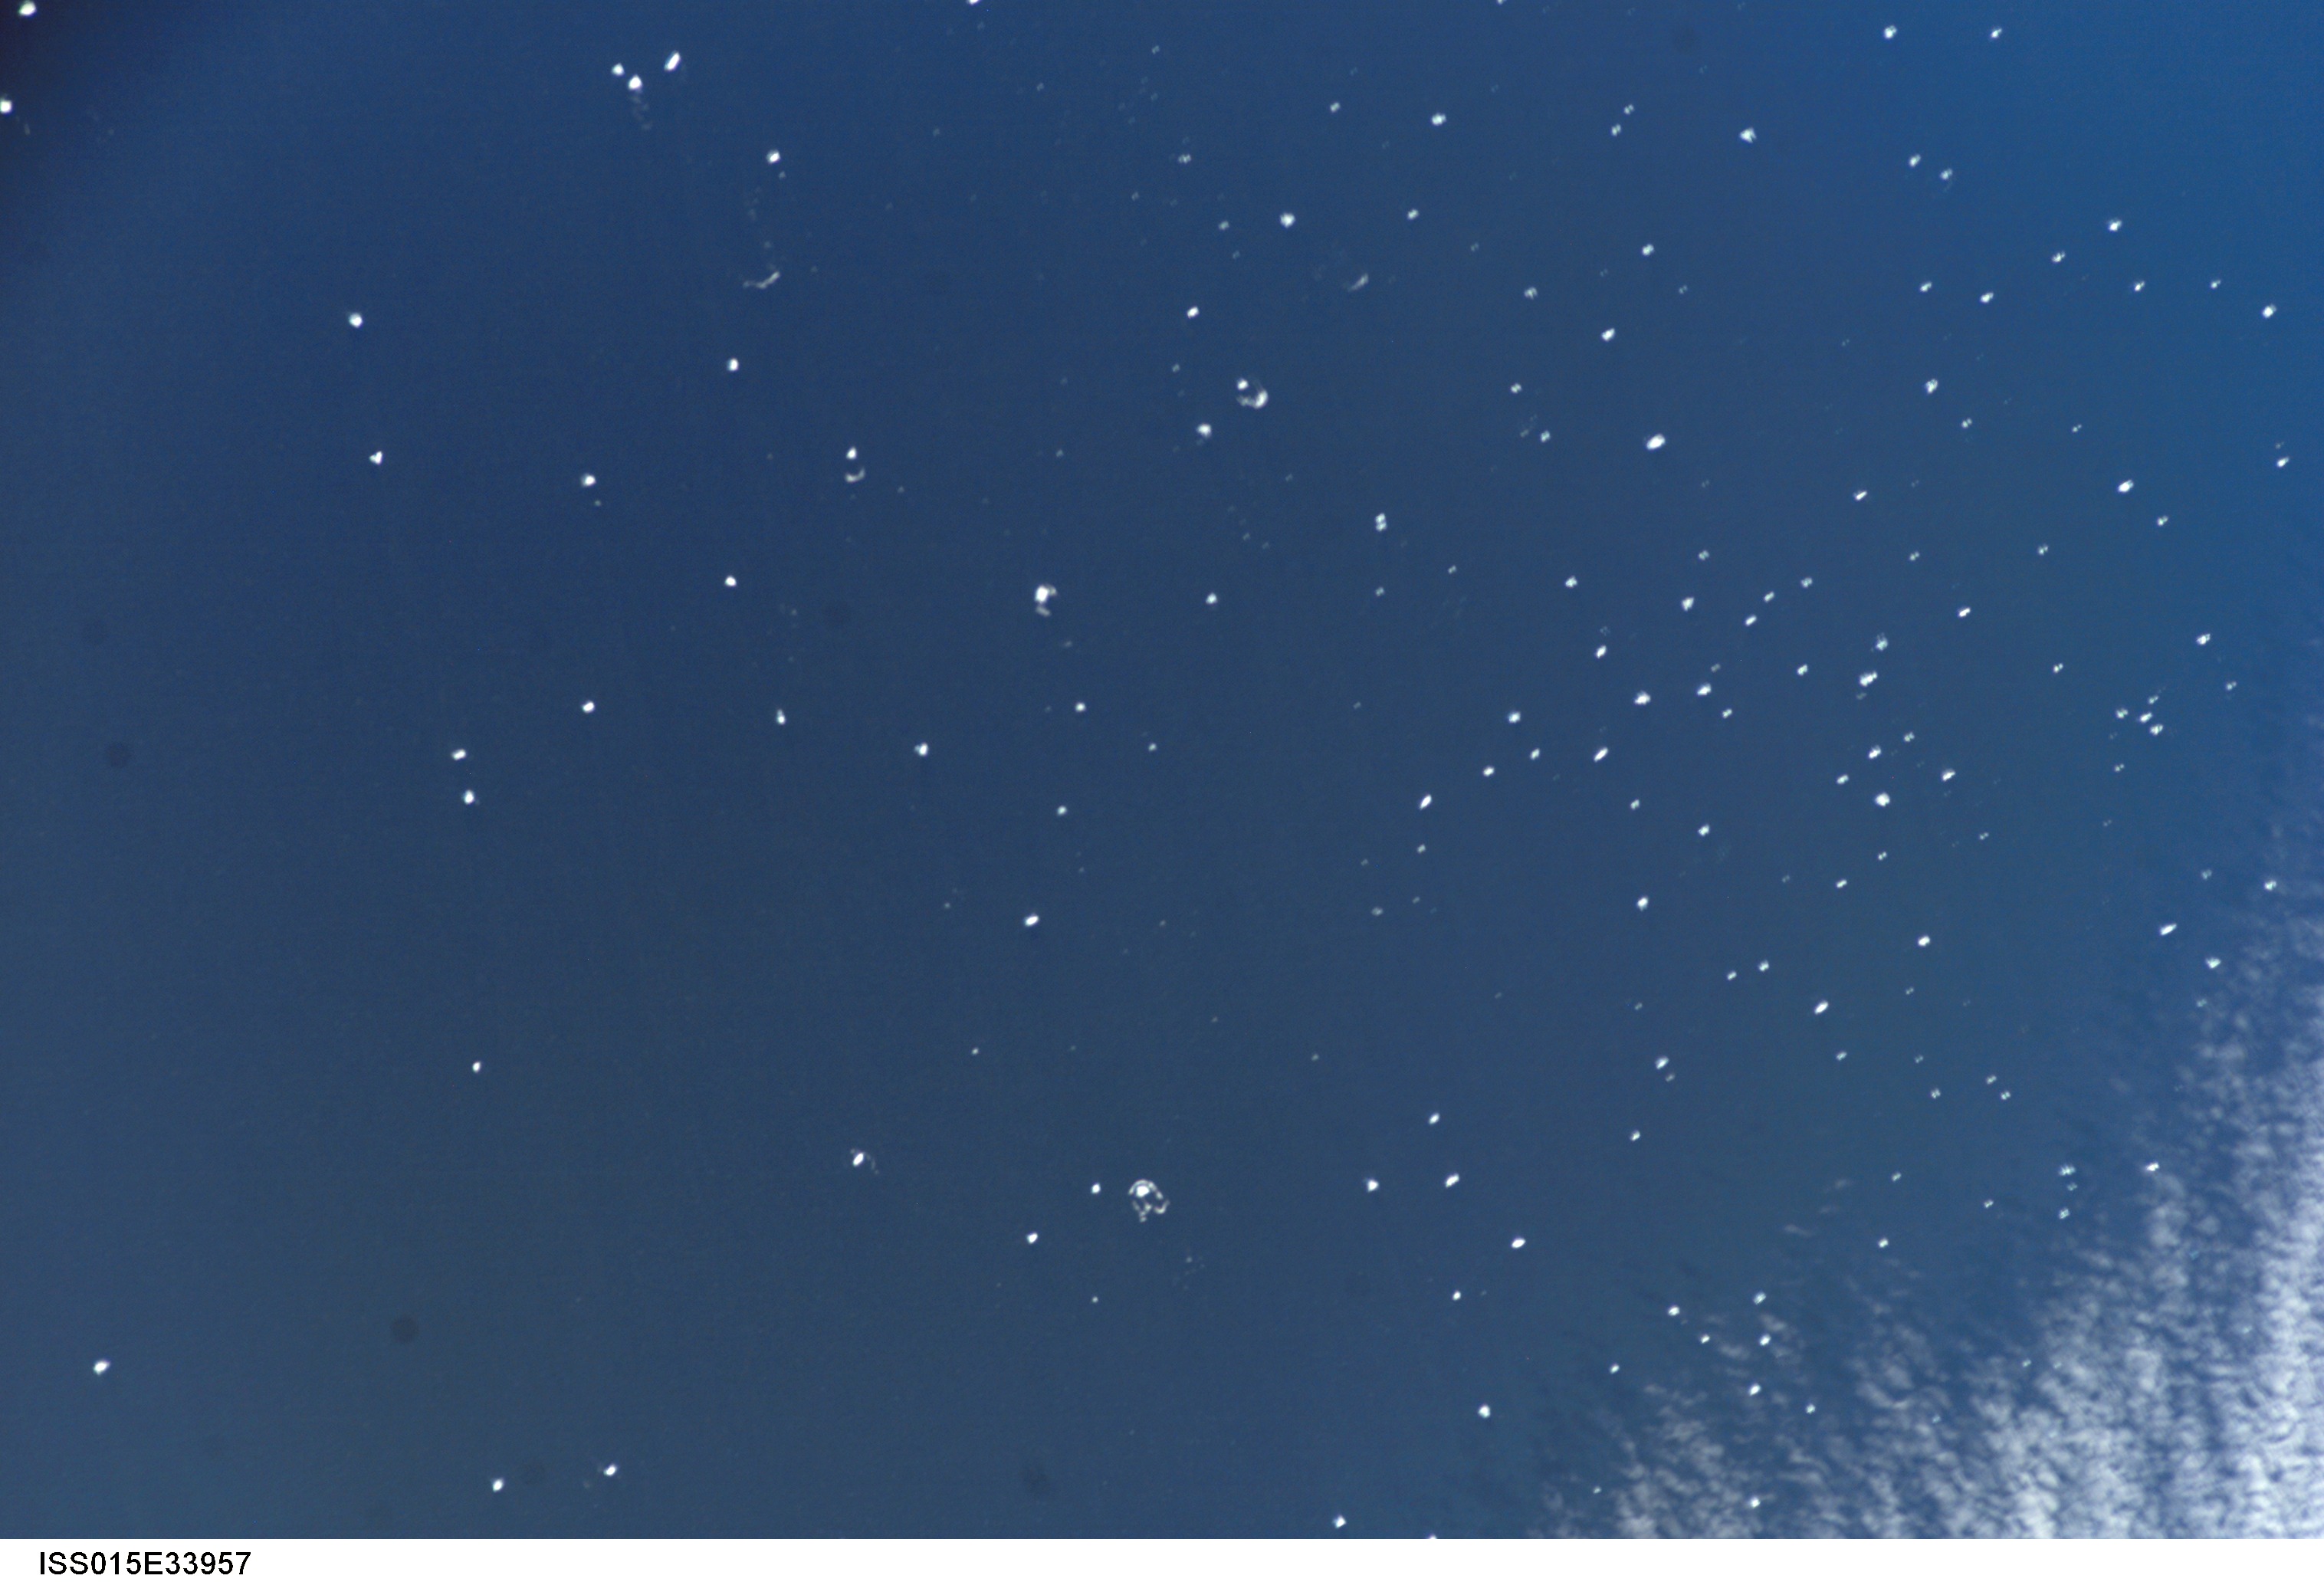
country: ATLANTIC OCEAN
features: SEA SURFACE, SMALL ICEBERGS
